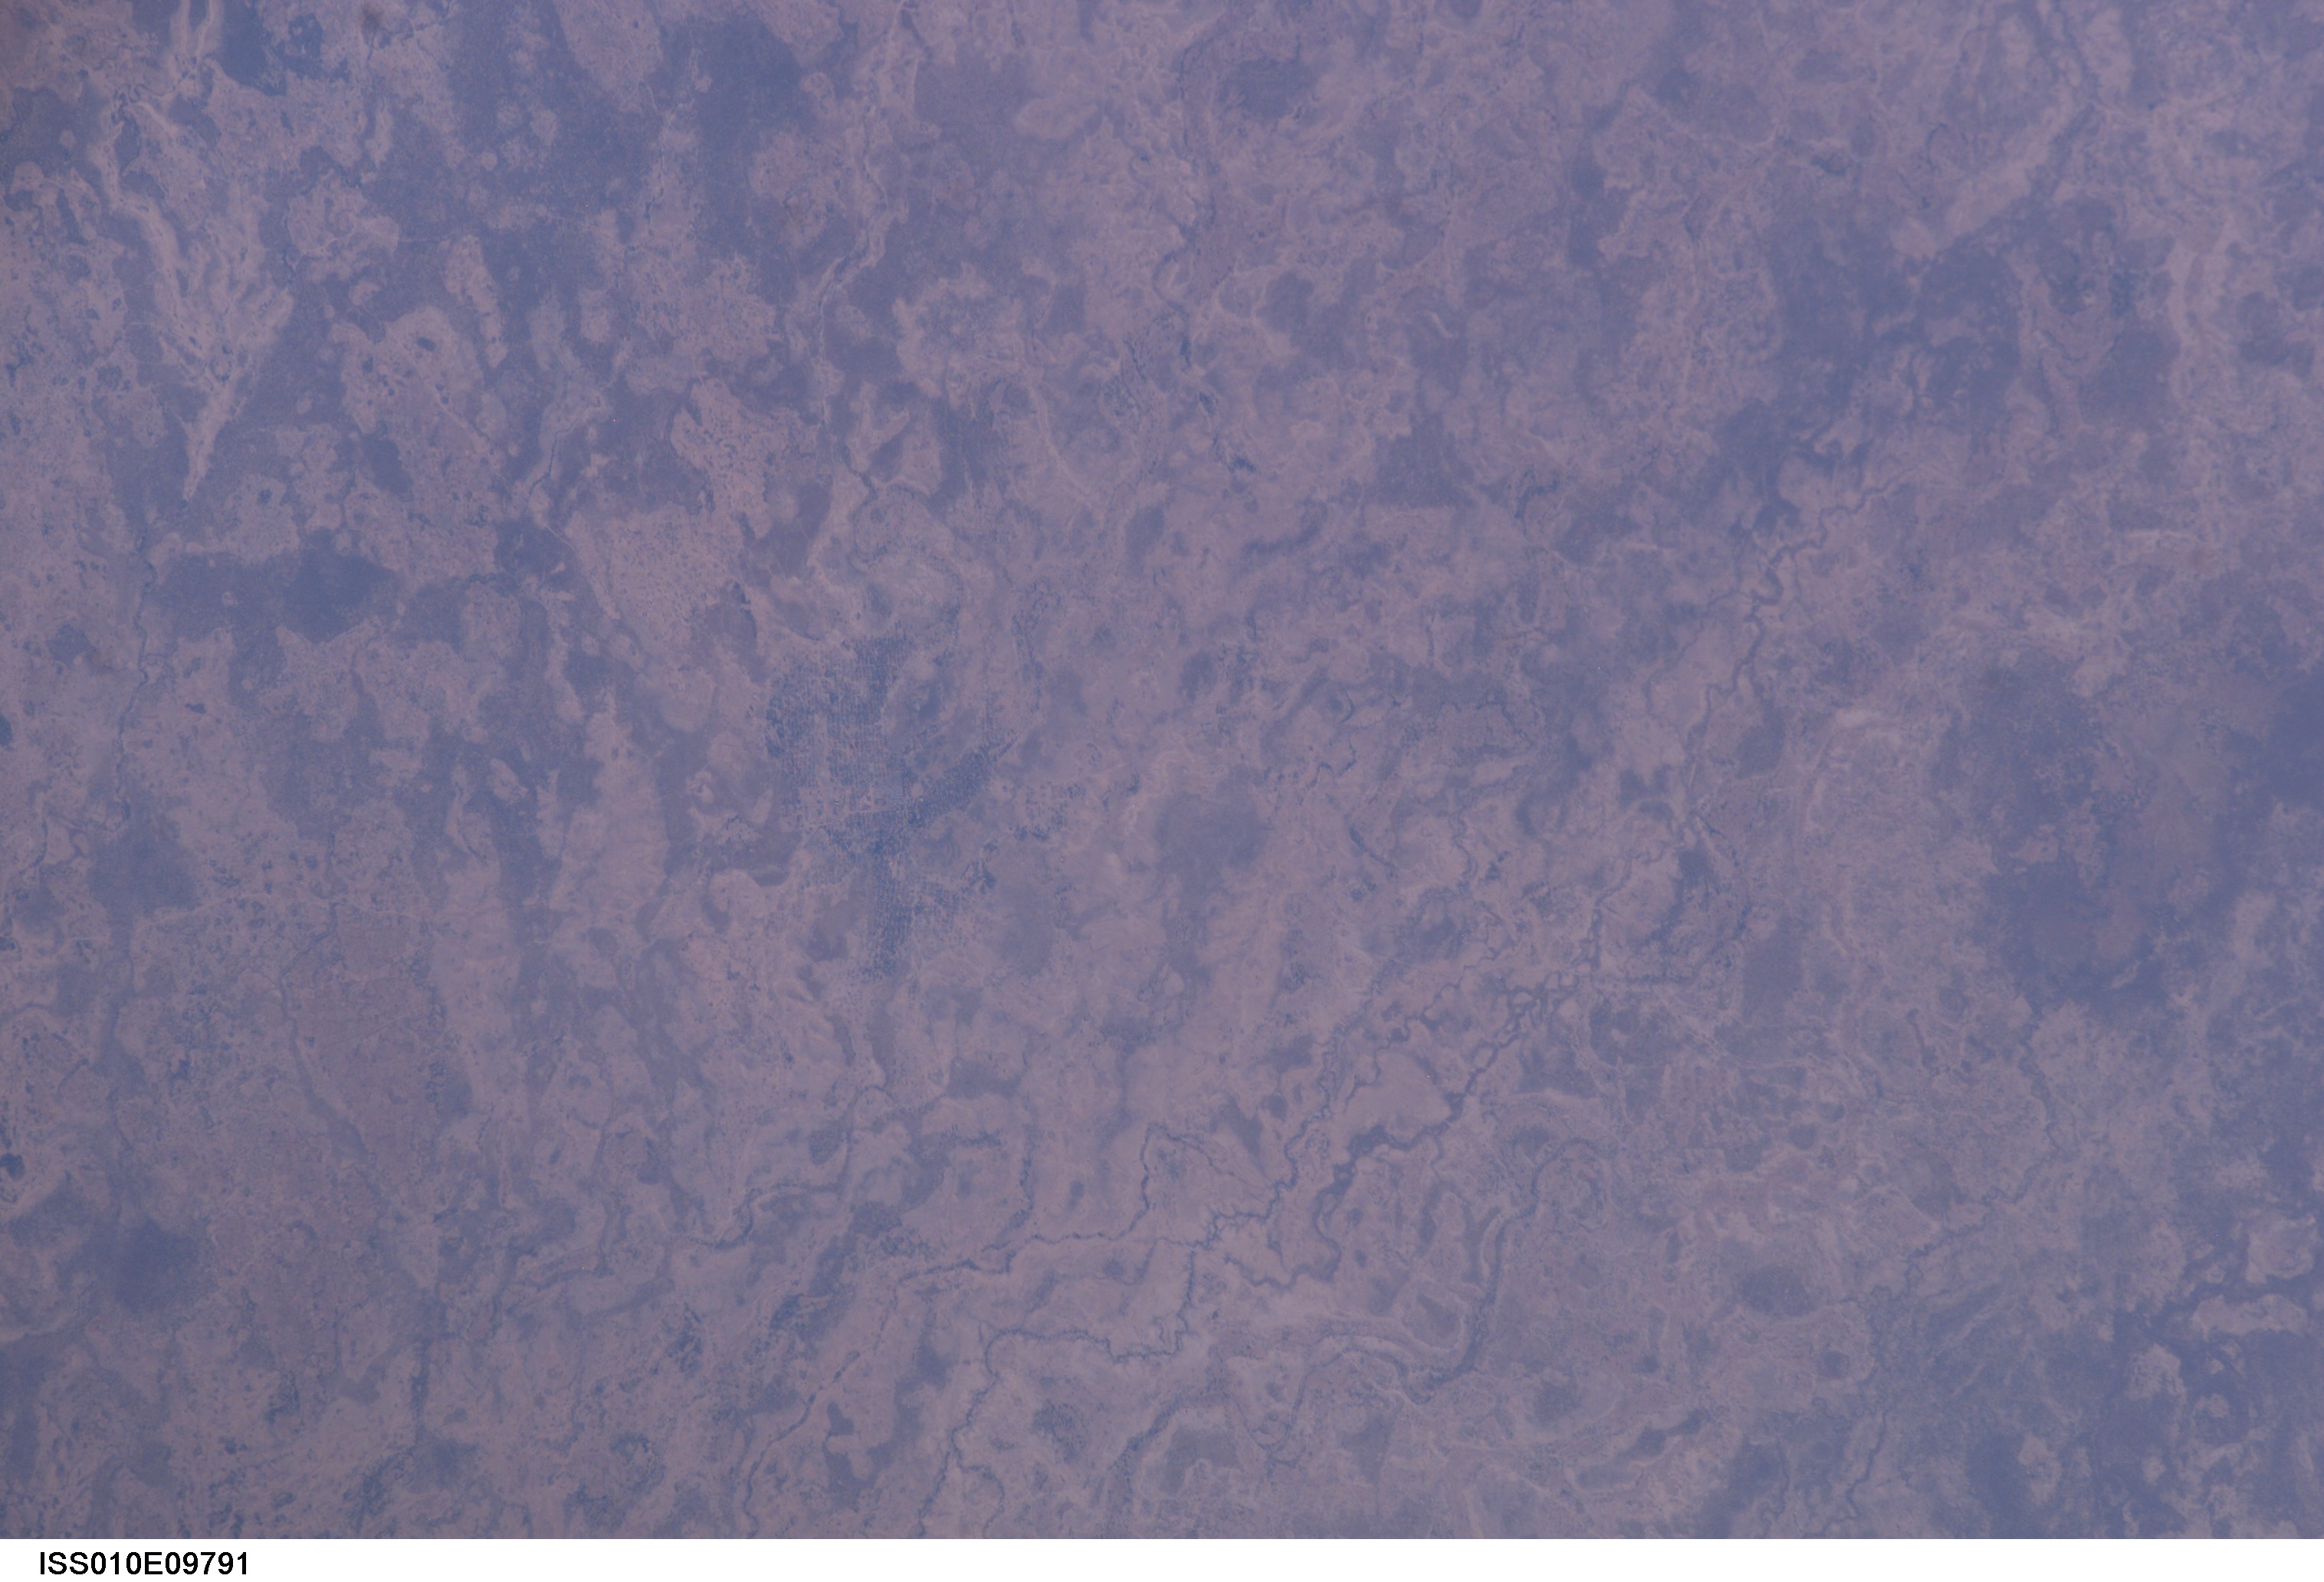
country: SUDAN
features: IBRAH FAN DISTRIBUTARY NET
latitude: 11.0
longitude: 25.0
